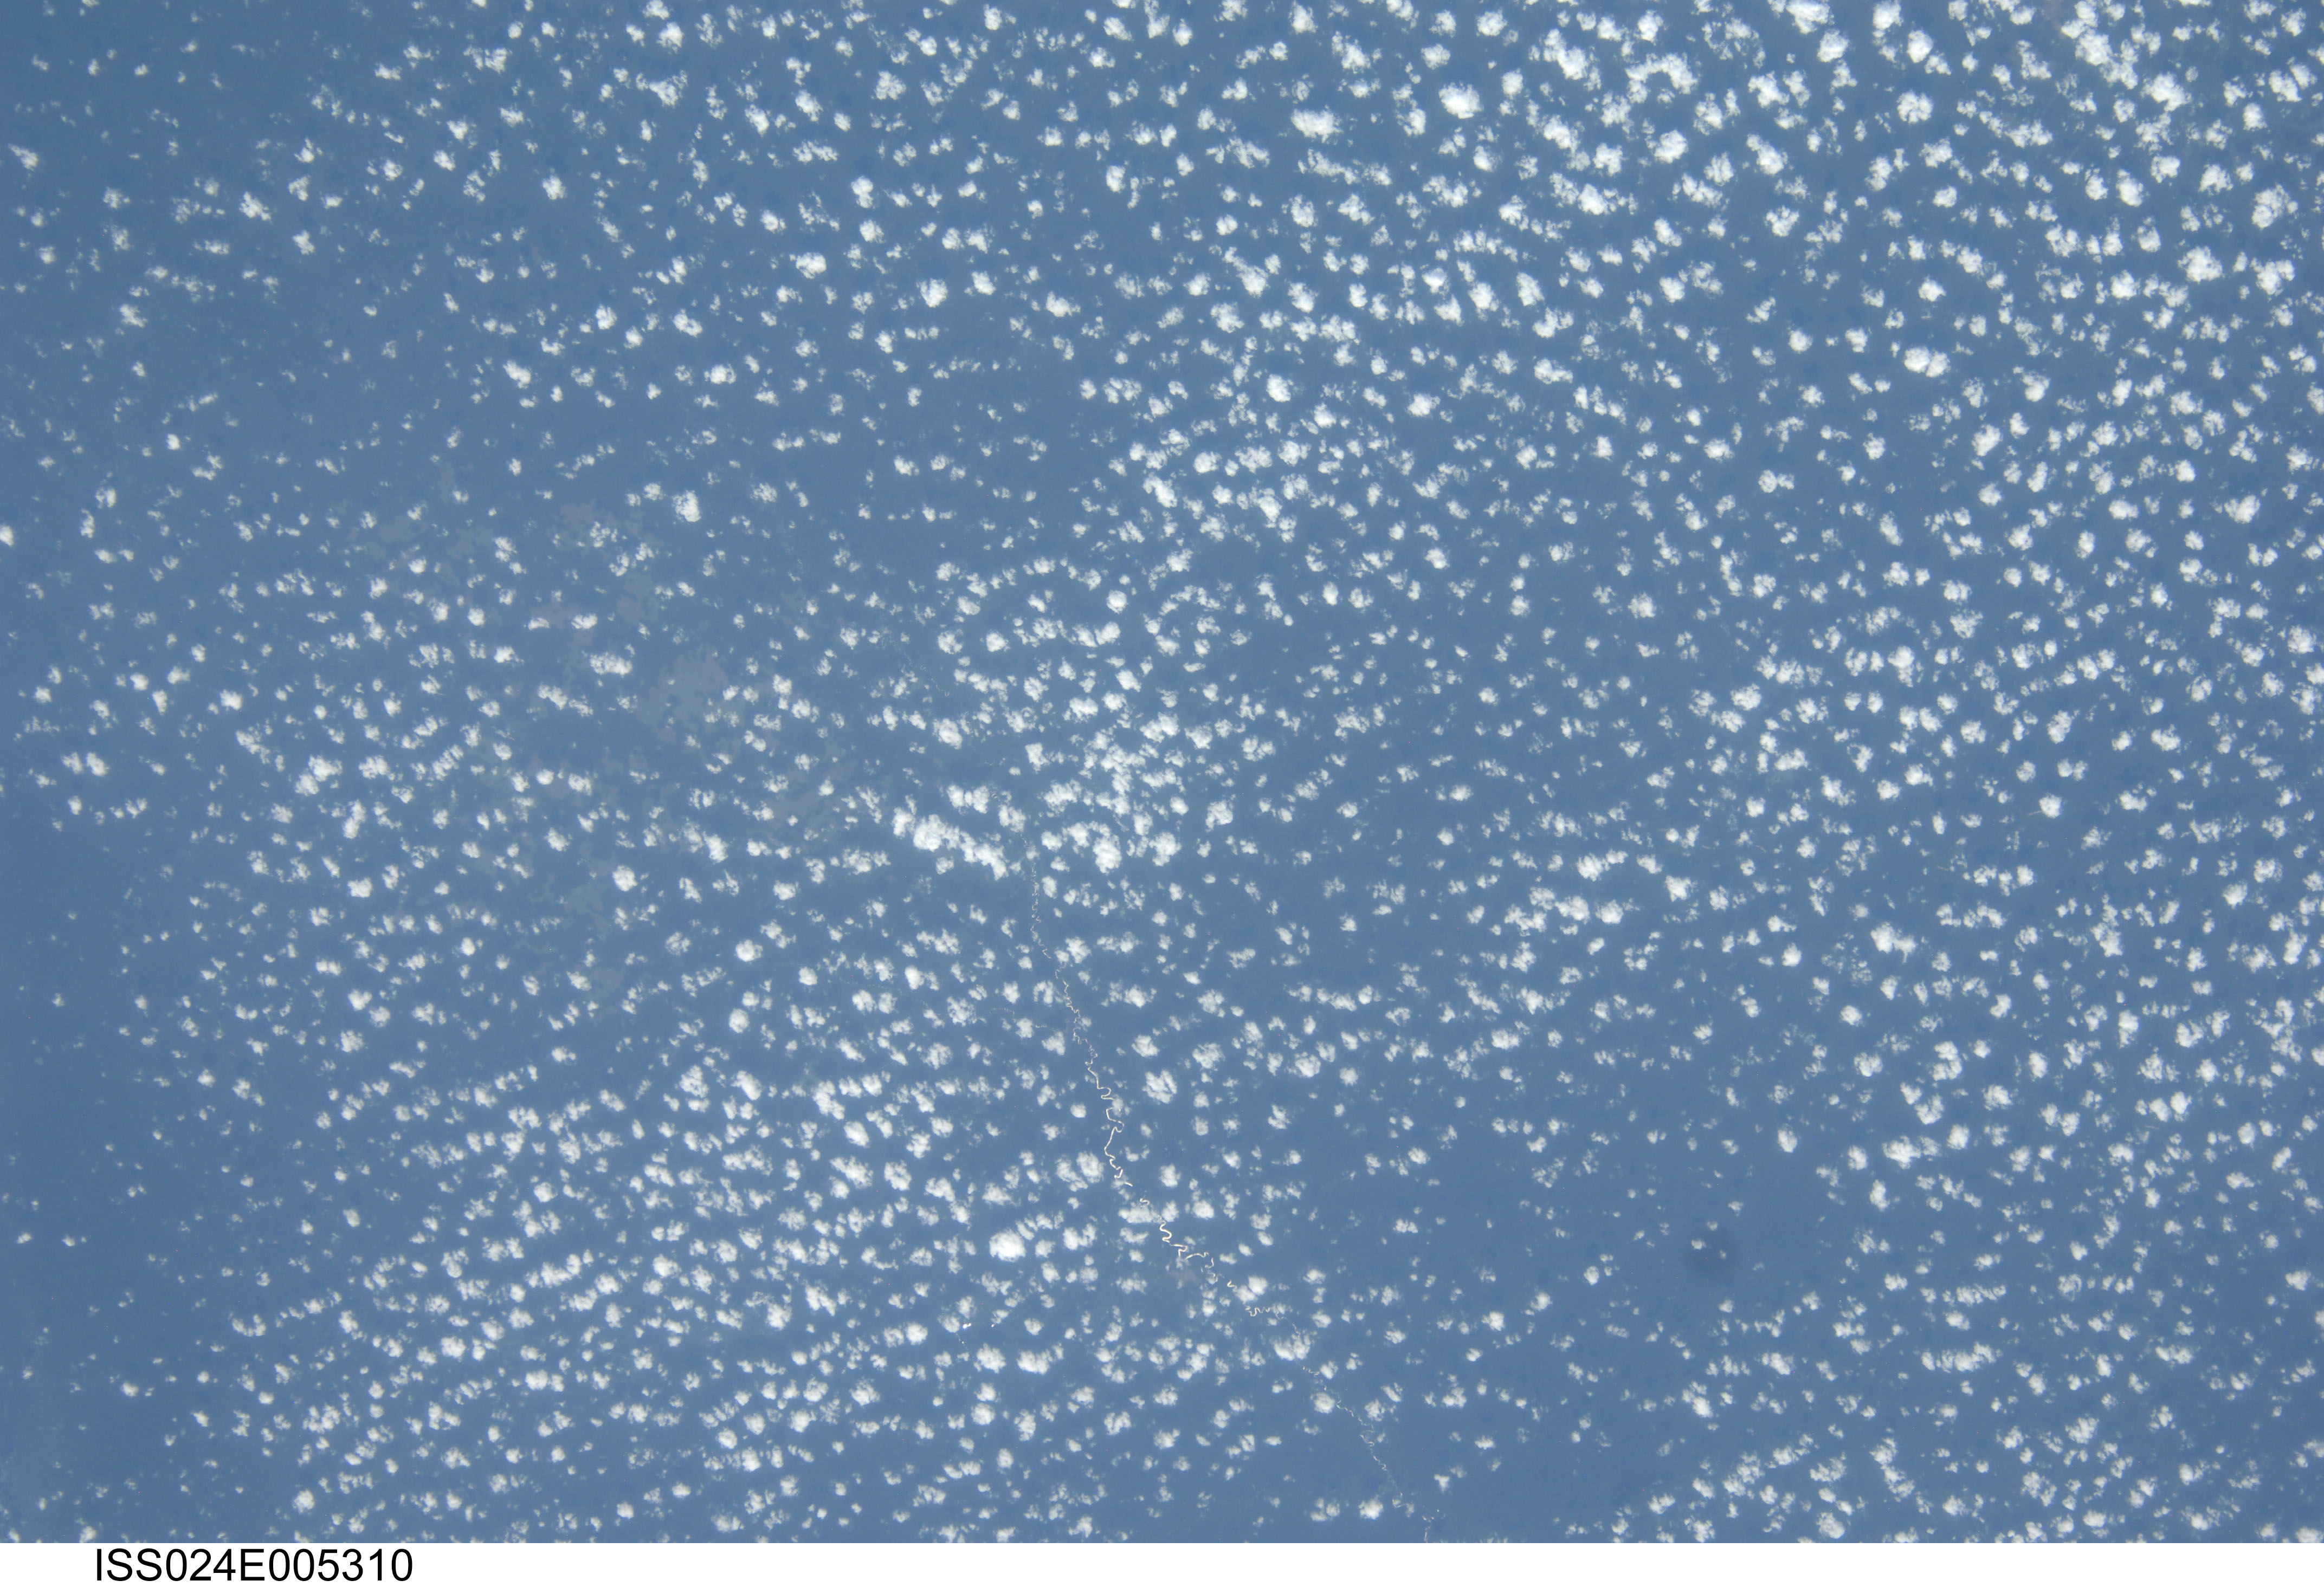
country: AFRICA
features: LOW MULTILAYERED CLOUDS, JUNGLE, SMALL STREAMS, GLINT
